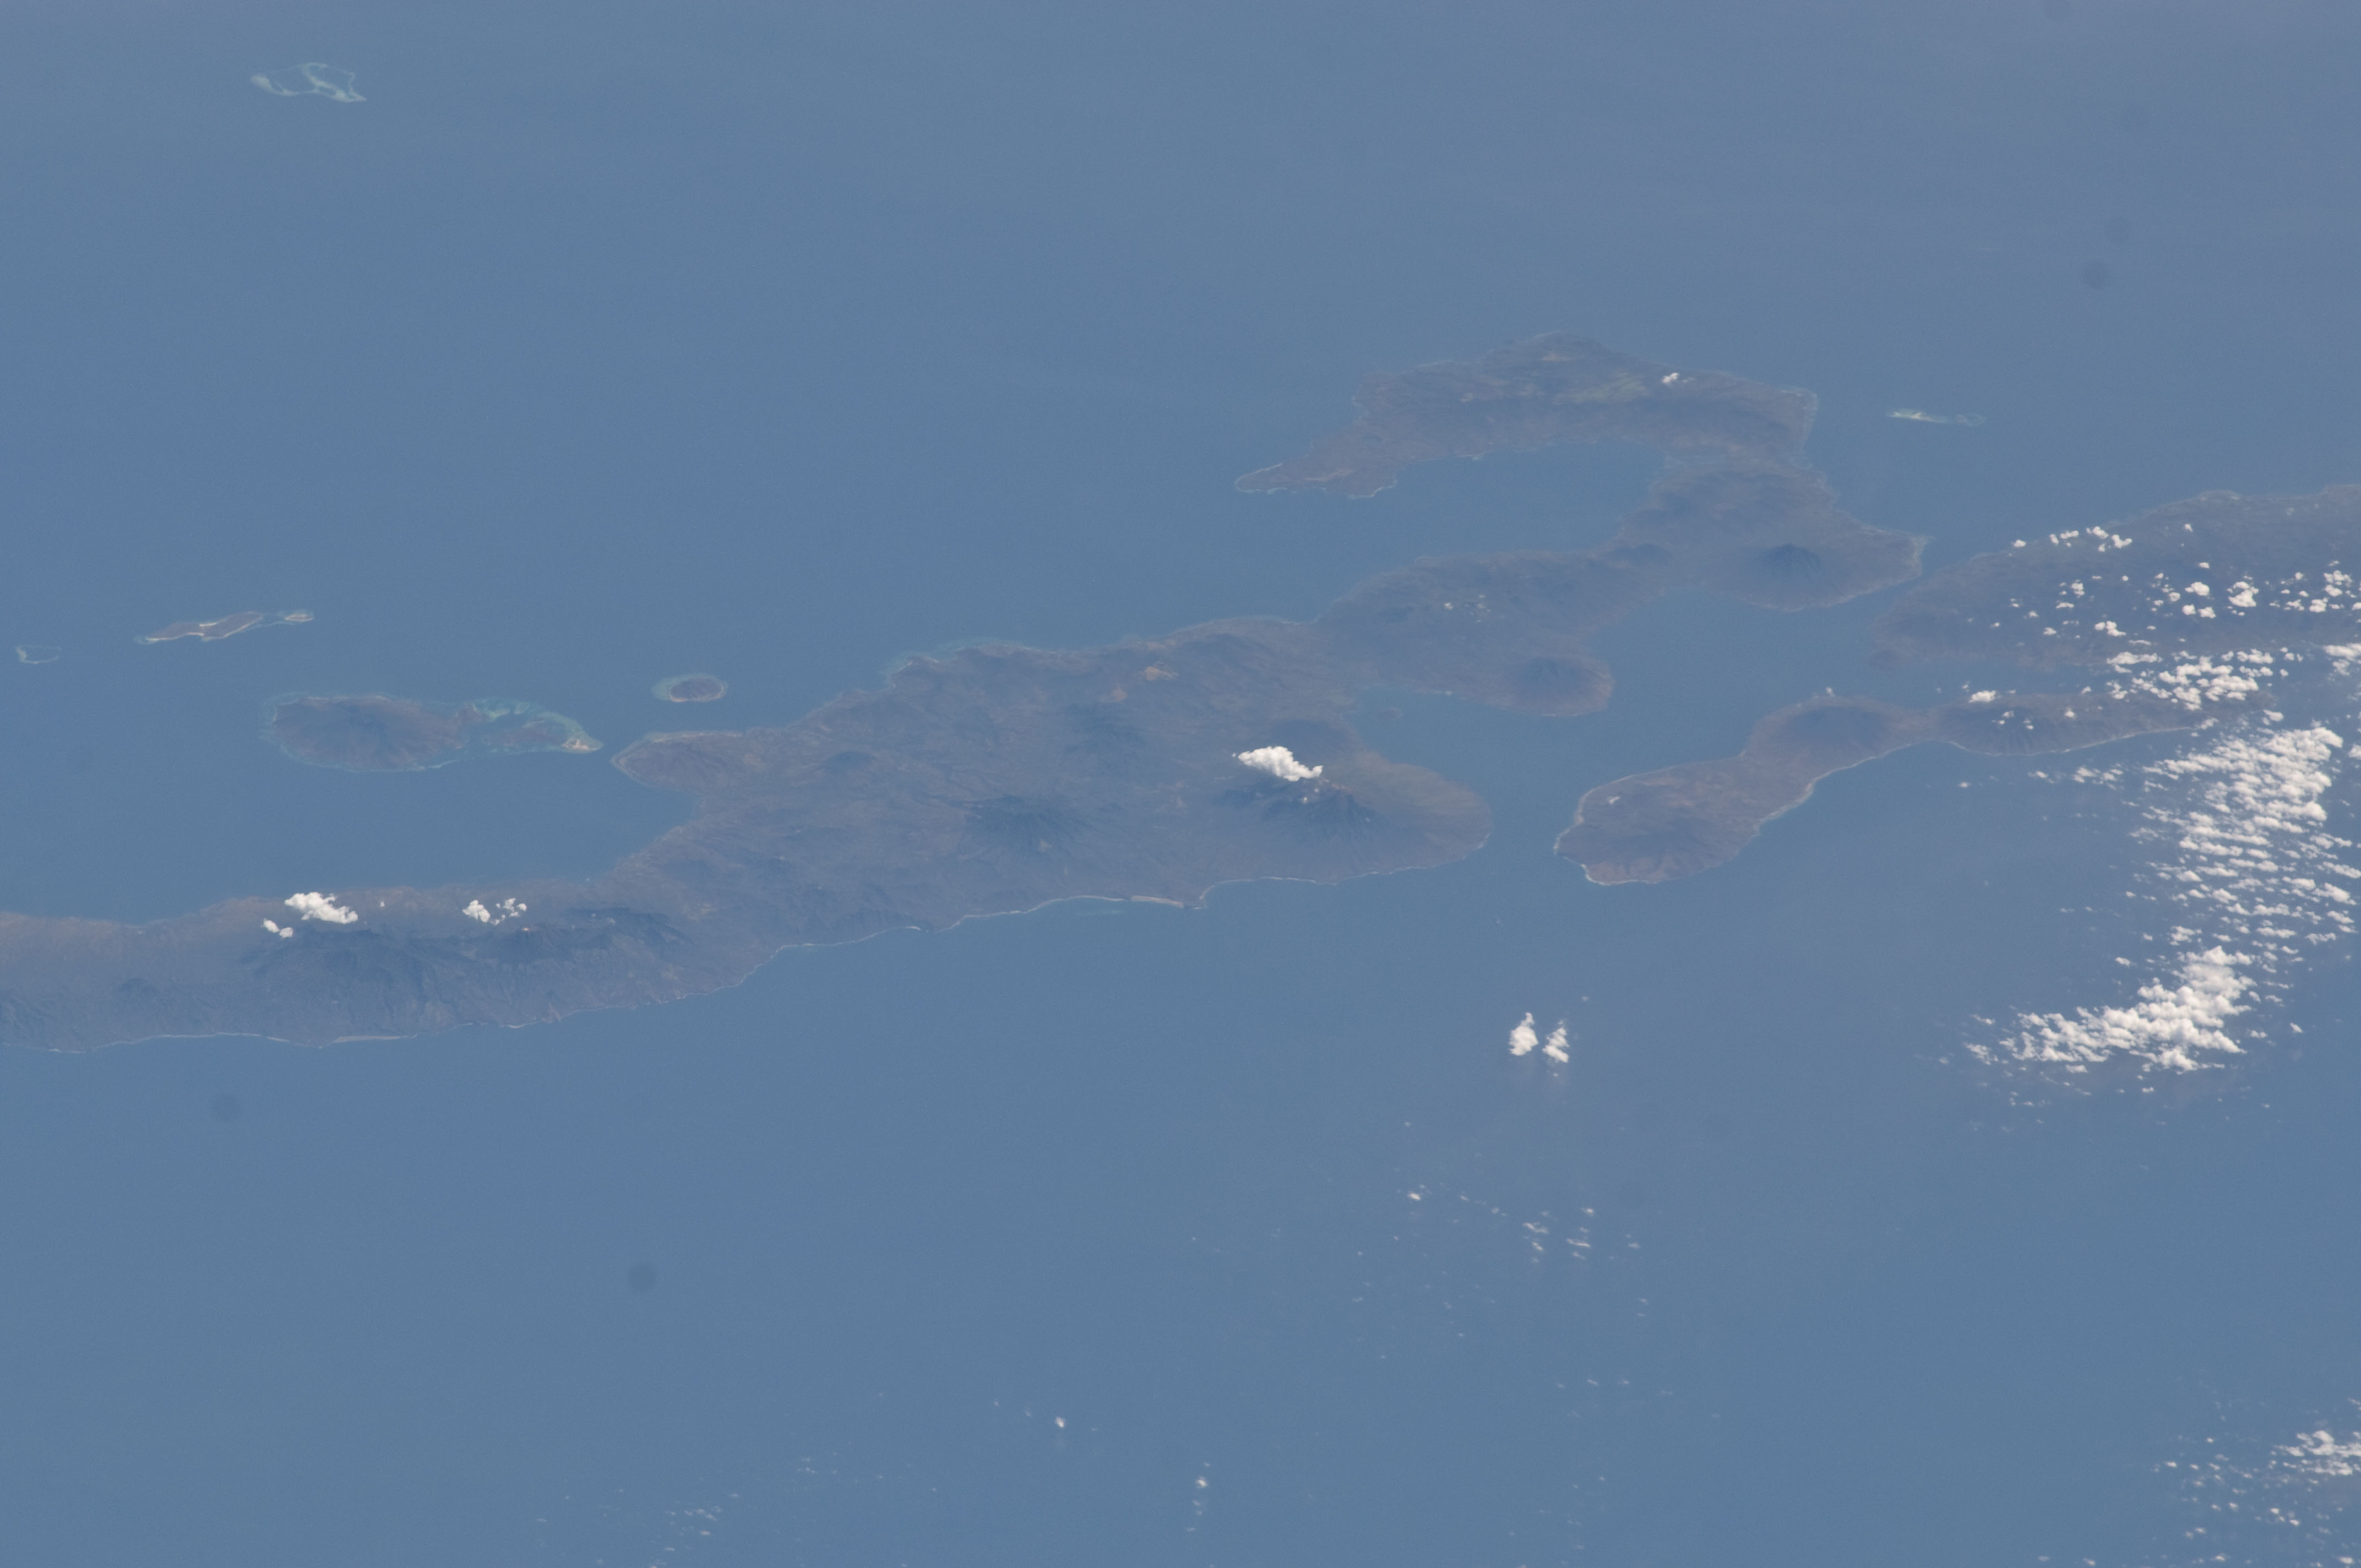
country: INDONESIA
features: LESSER SUNDA I., FLORES, PULAU SOLOR, INDIAN O.
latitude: -8.5
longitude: 122.7
